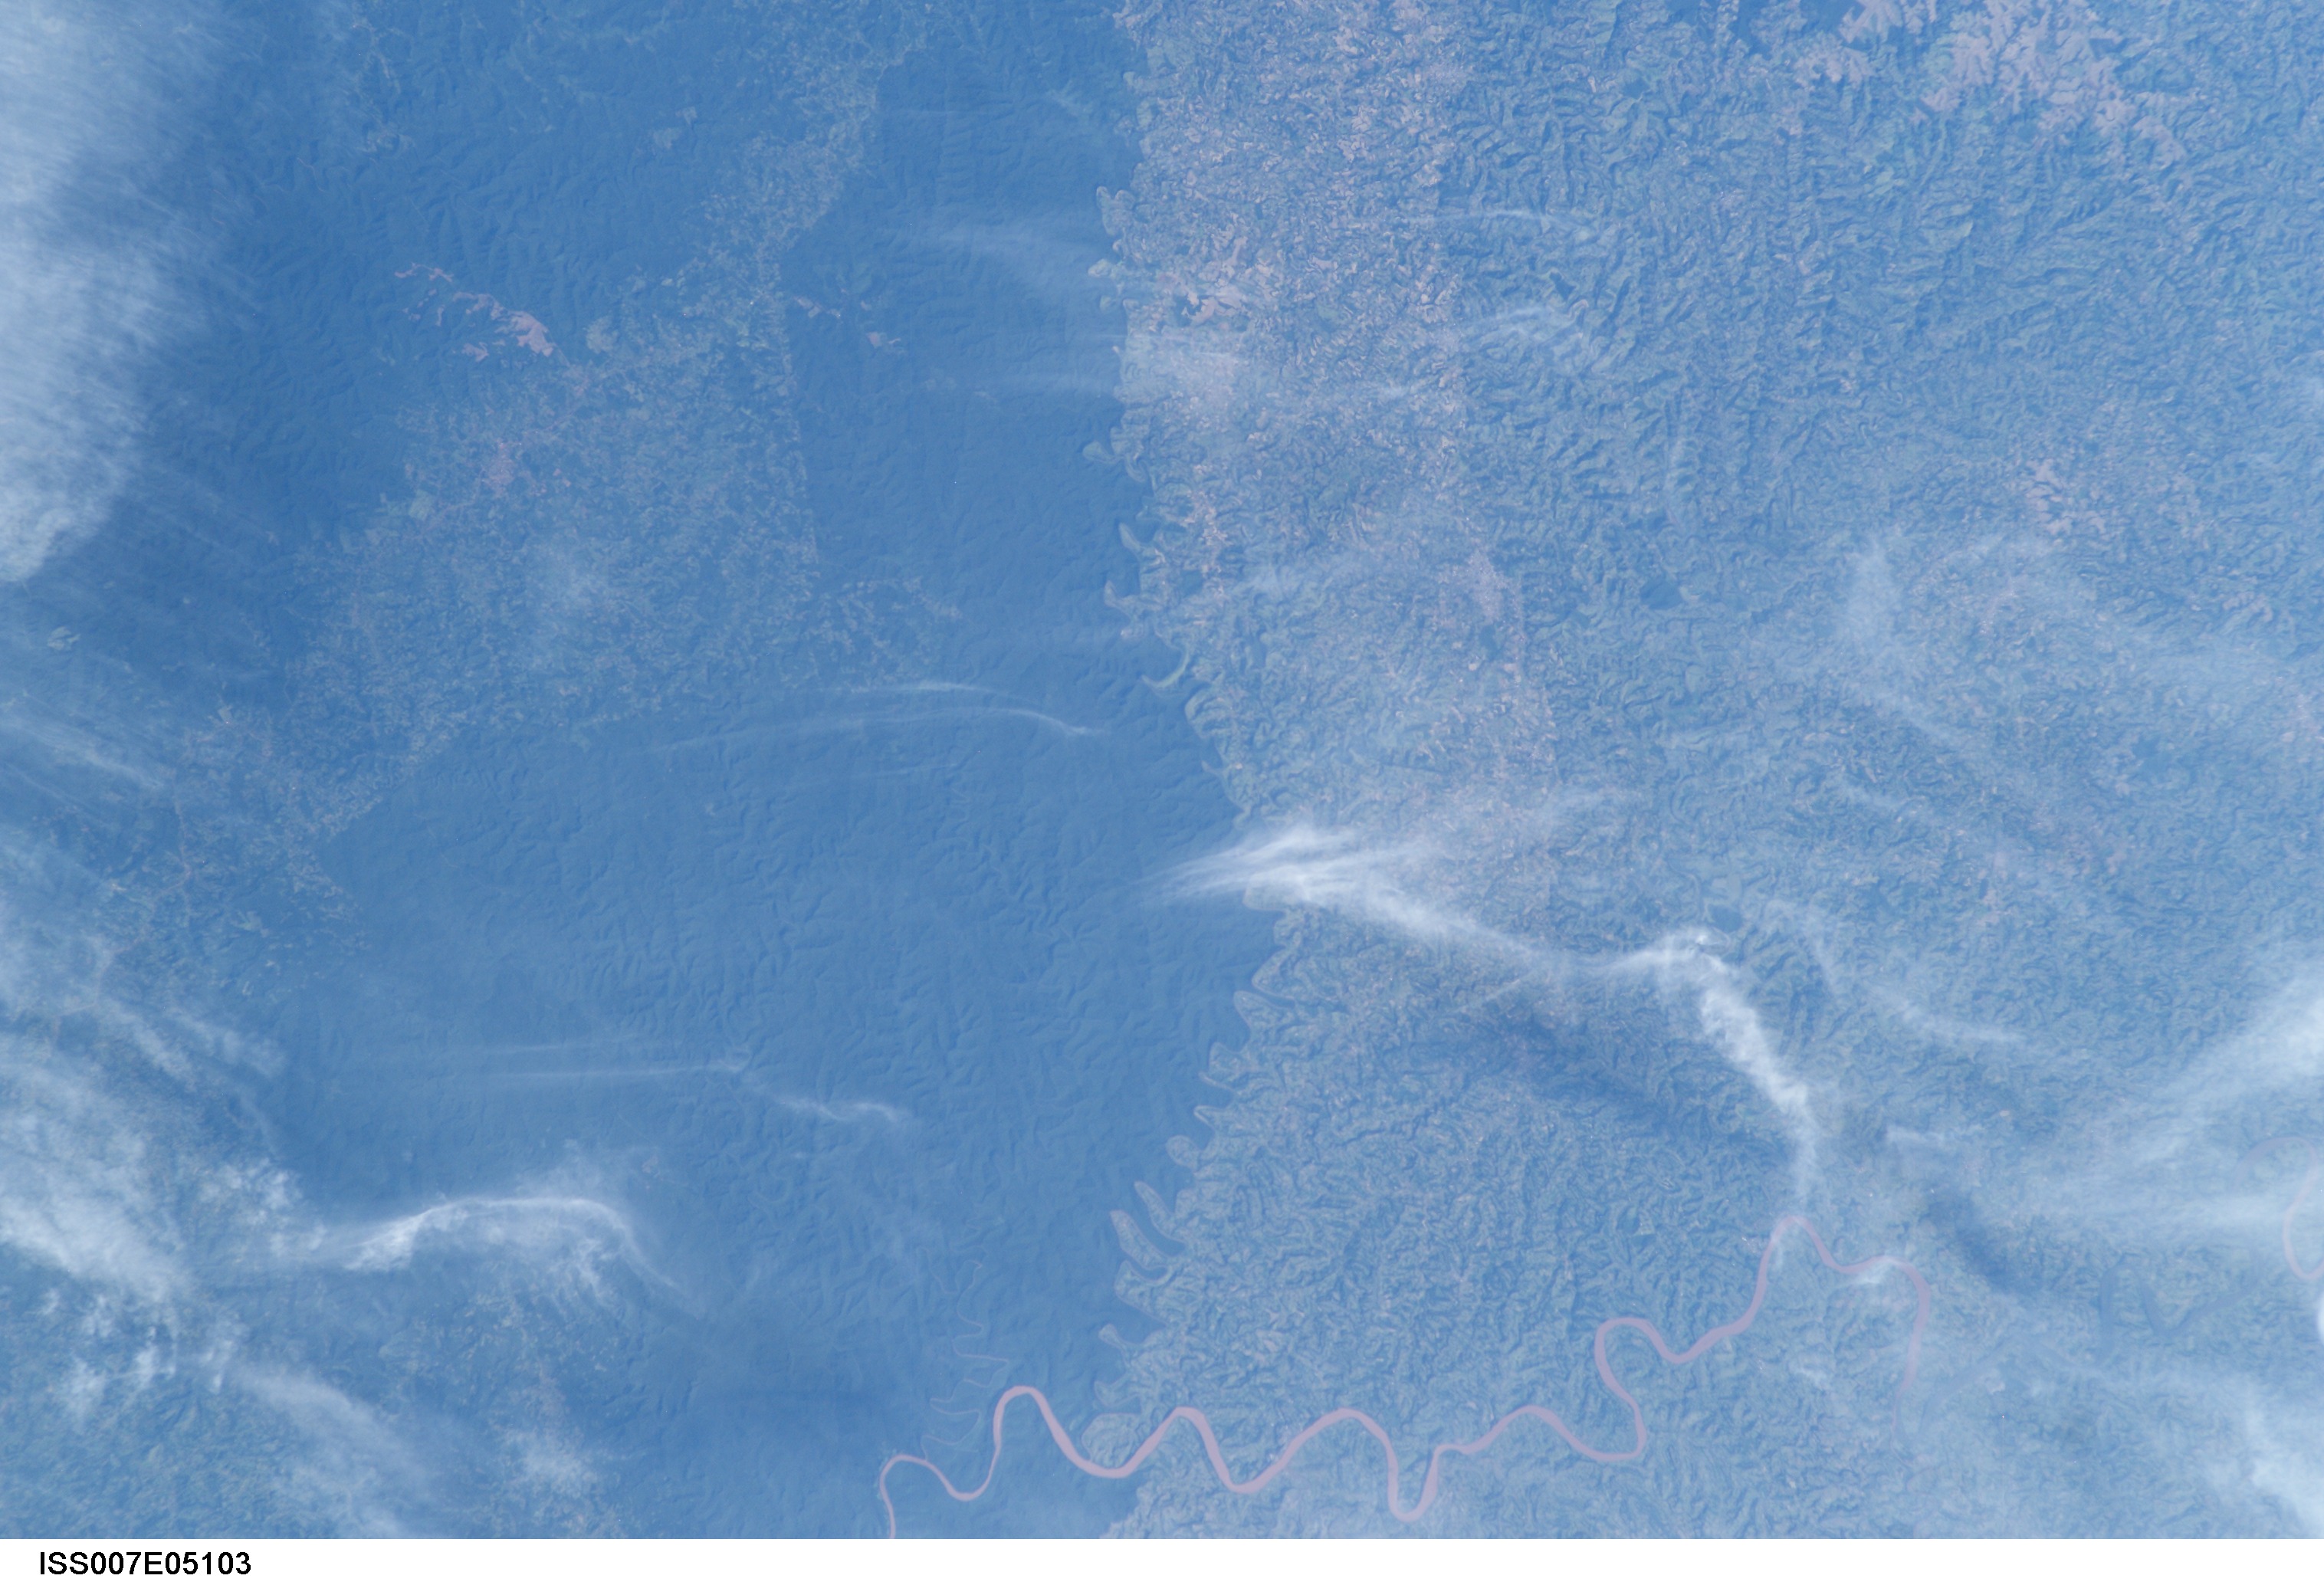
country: ARGENTINA
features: RIO URUGUAY, DEFORESTATION
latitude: -27.0
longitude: -54.0
